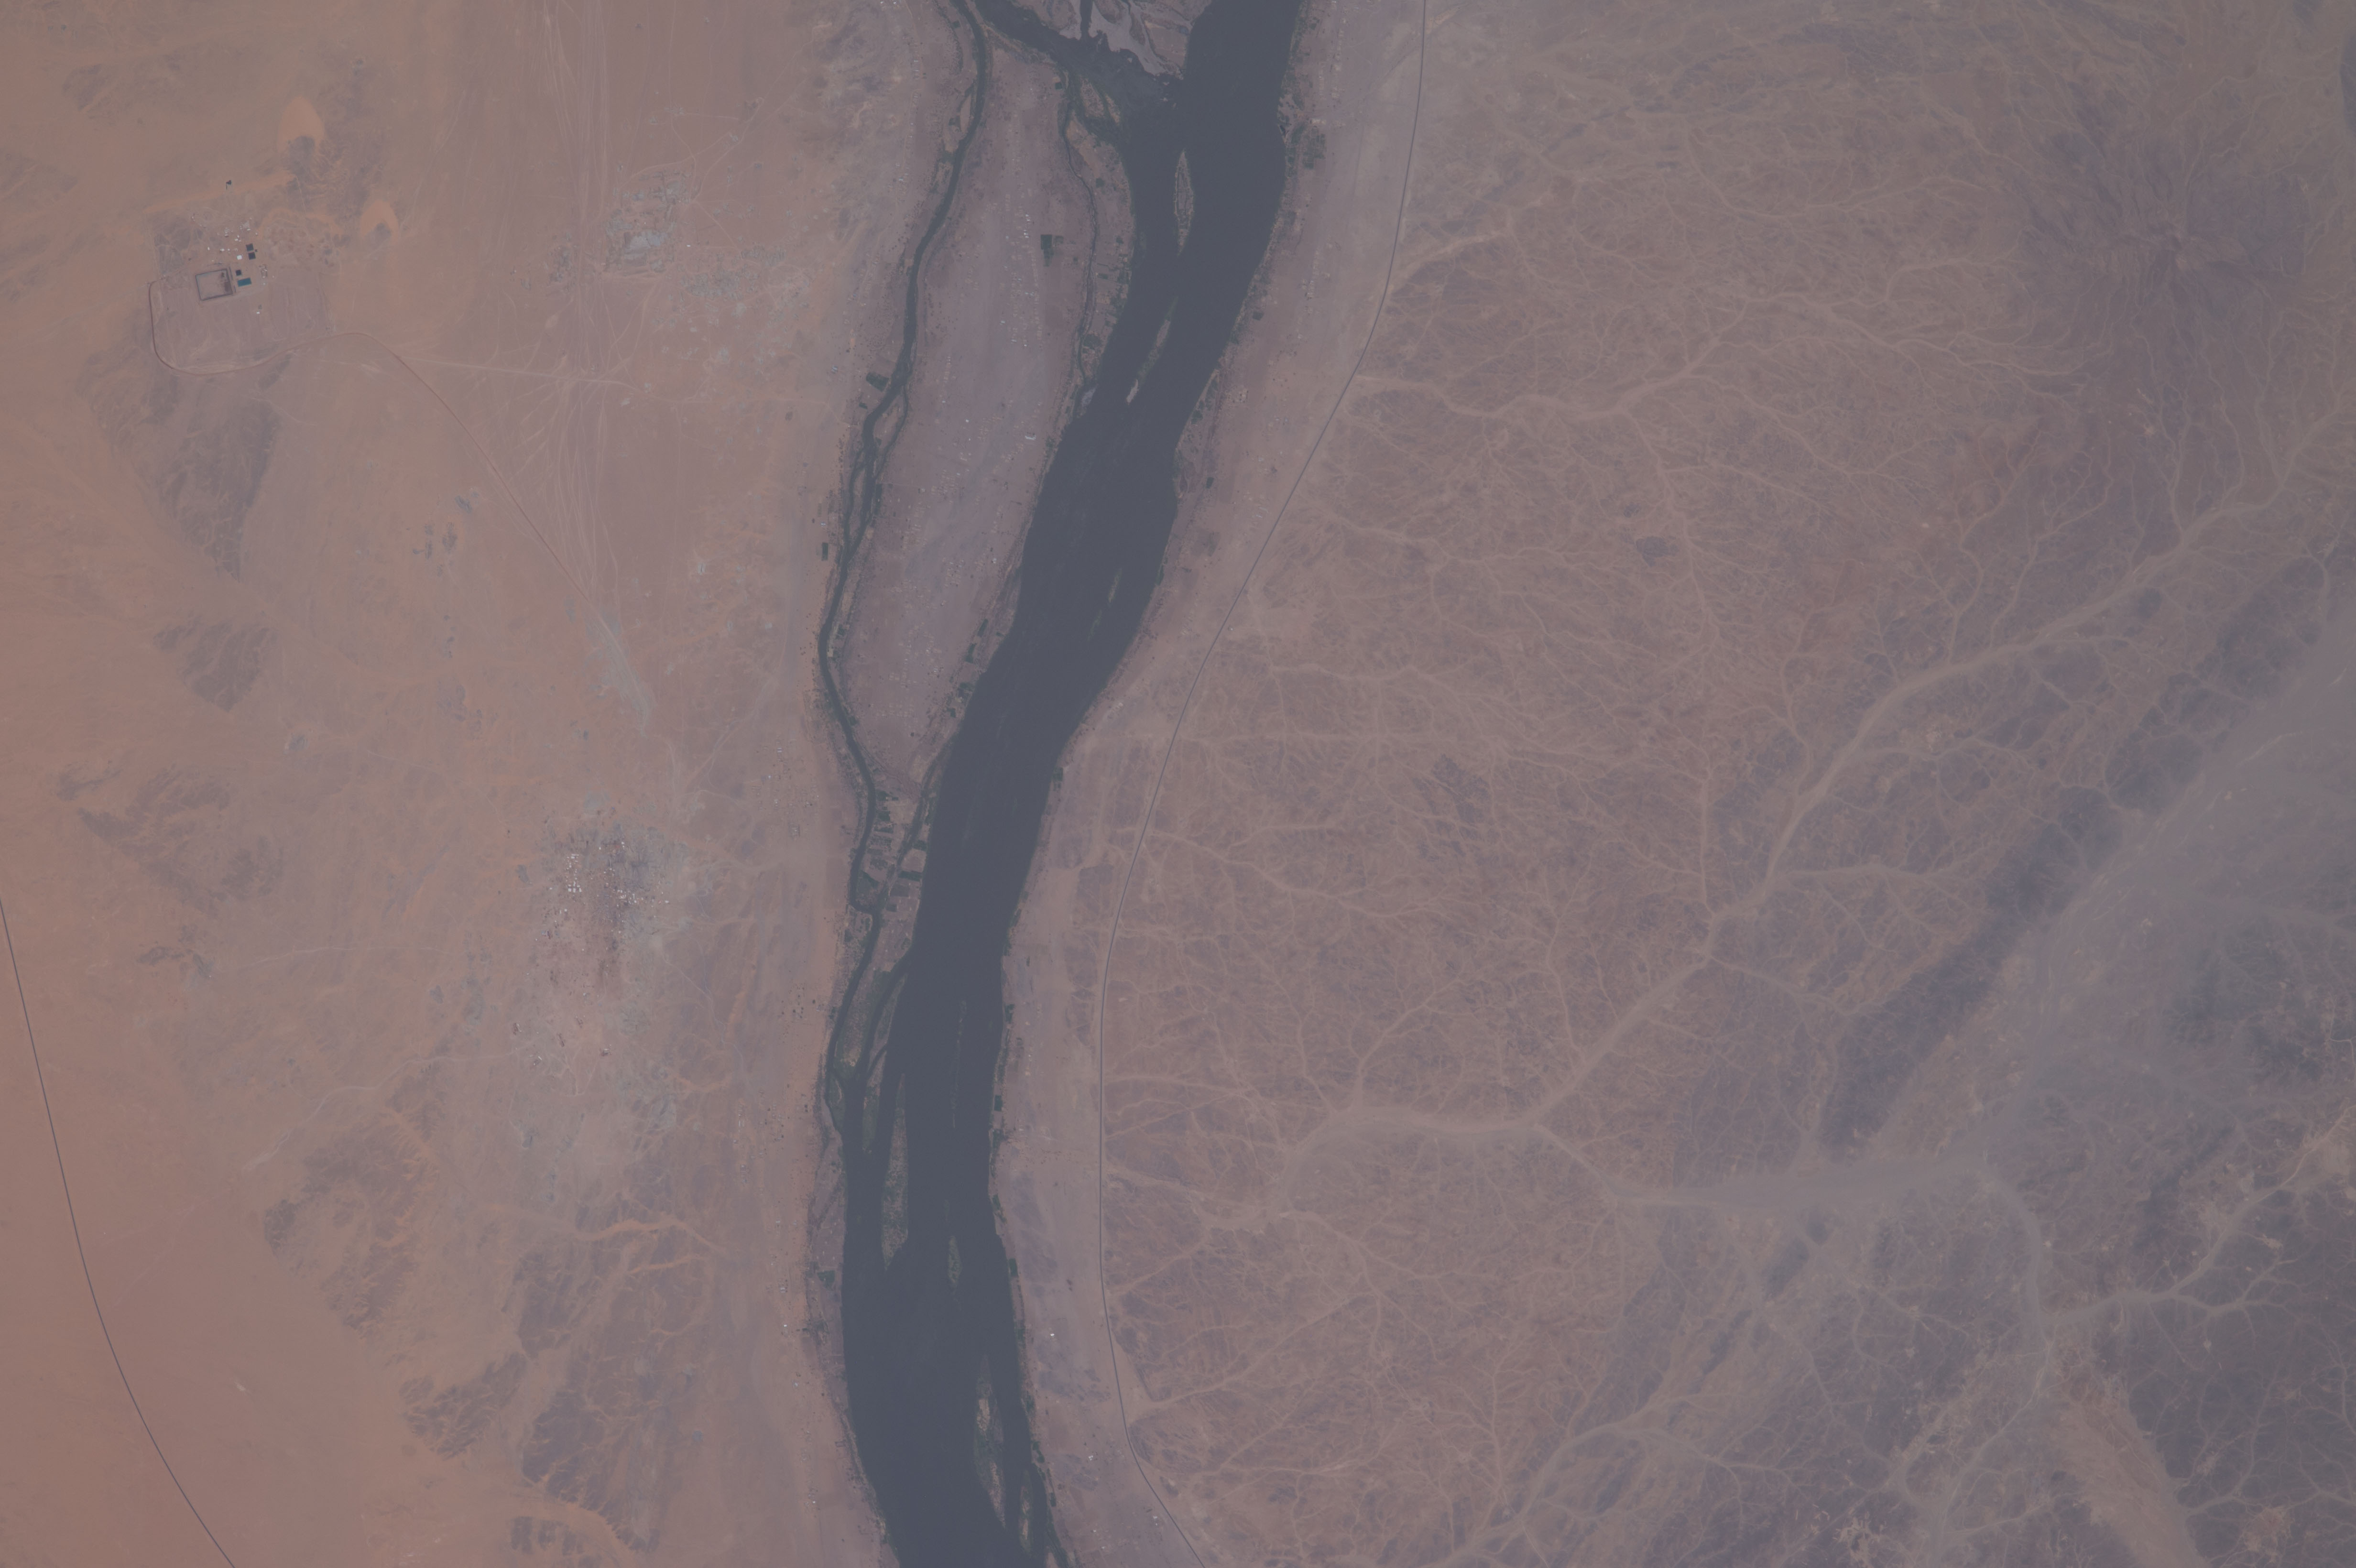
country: SUDAN
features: NUBIAN DESERT, NILE RIVER, NORTHERN
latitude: 20.6
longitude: 30.3
